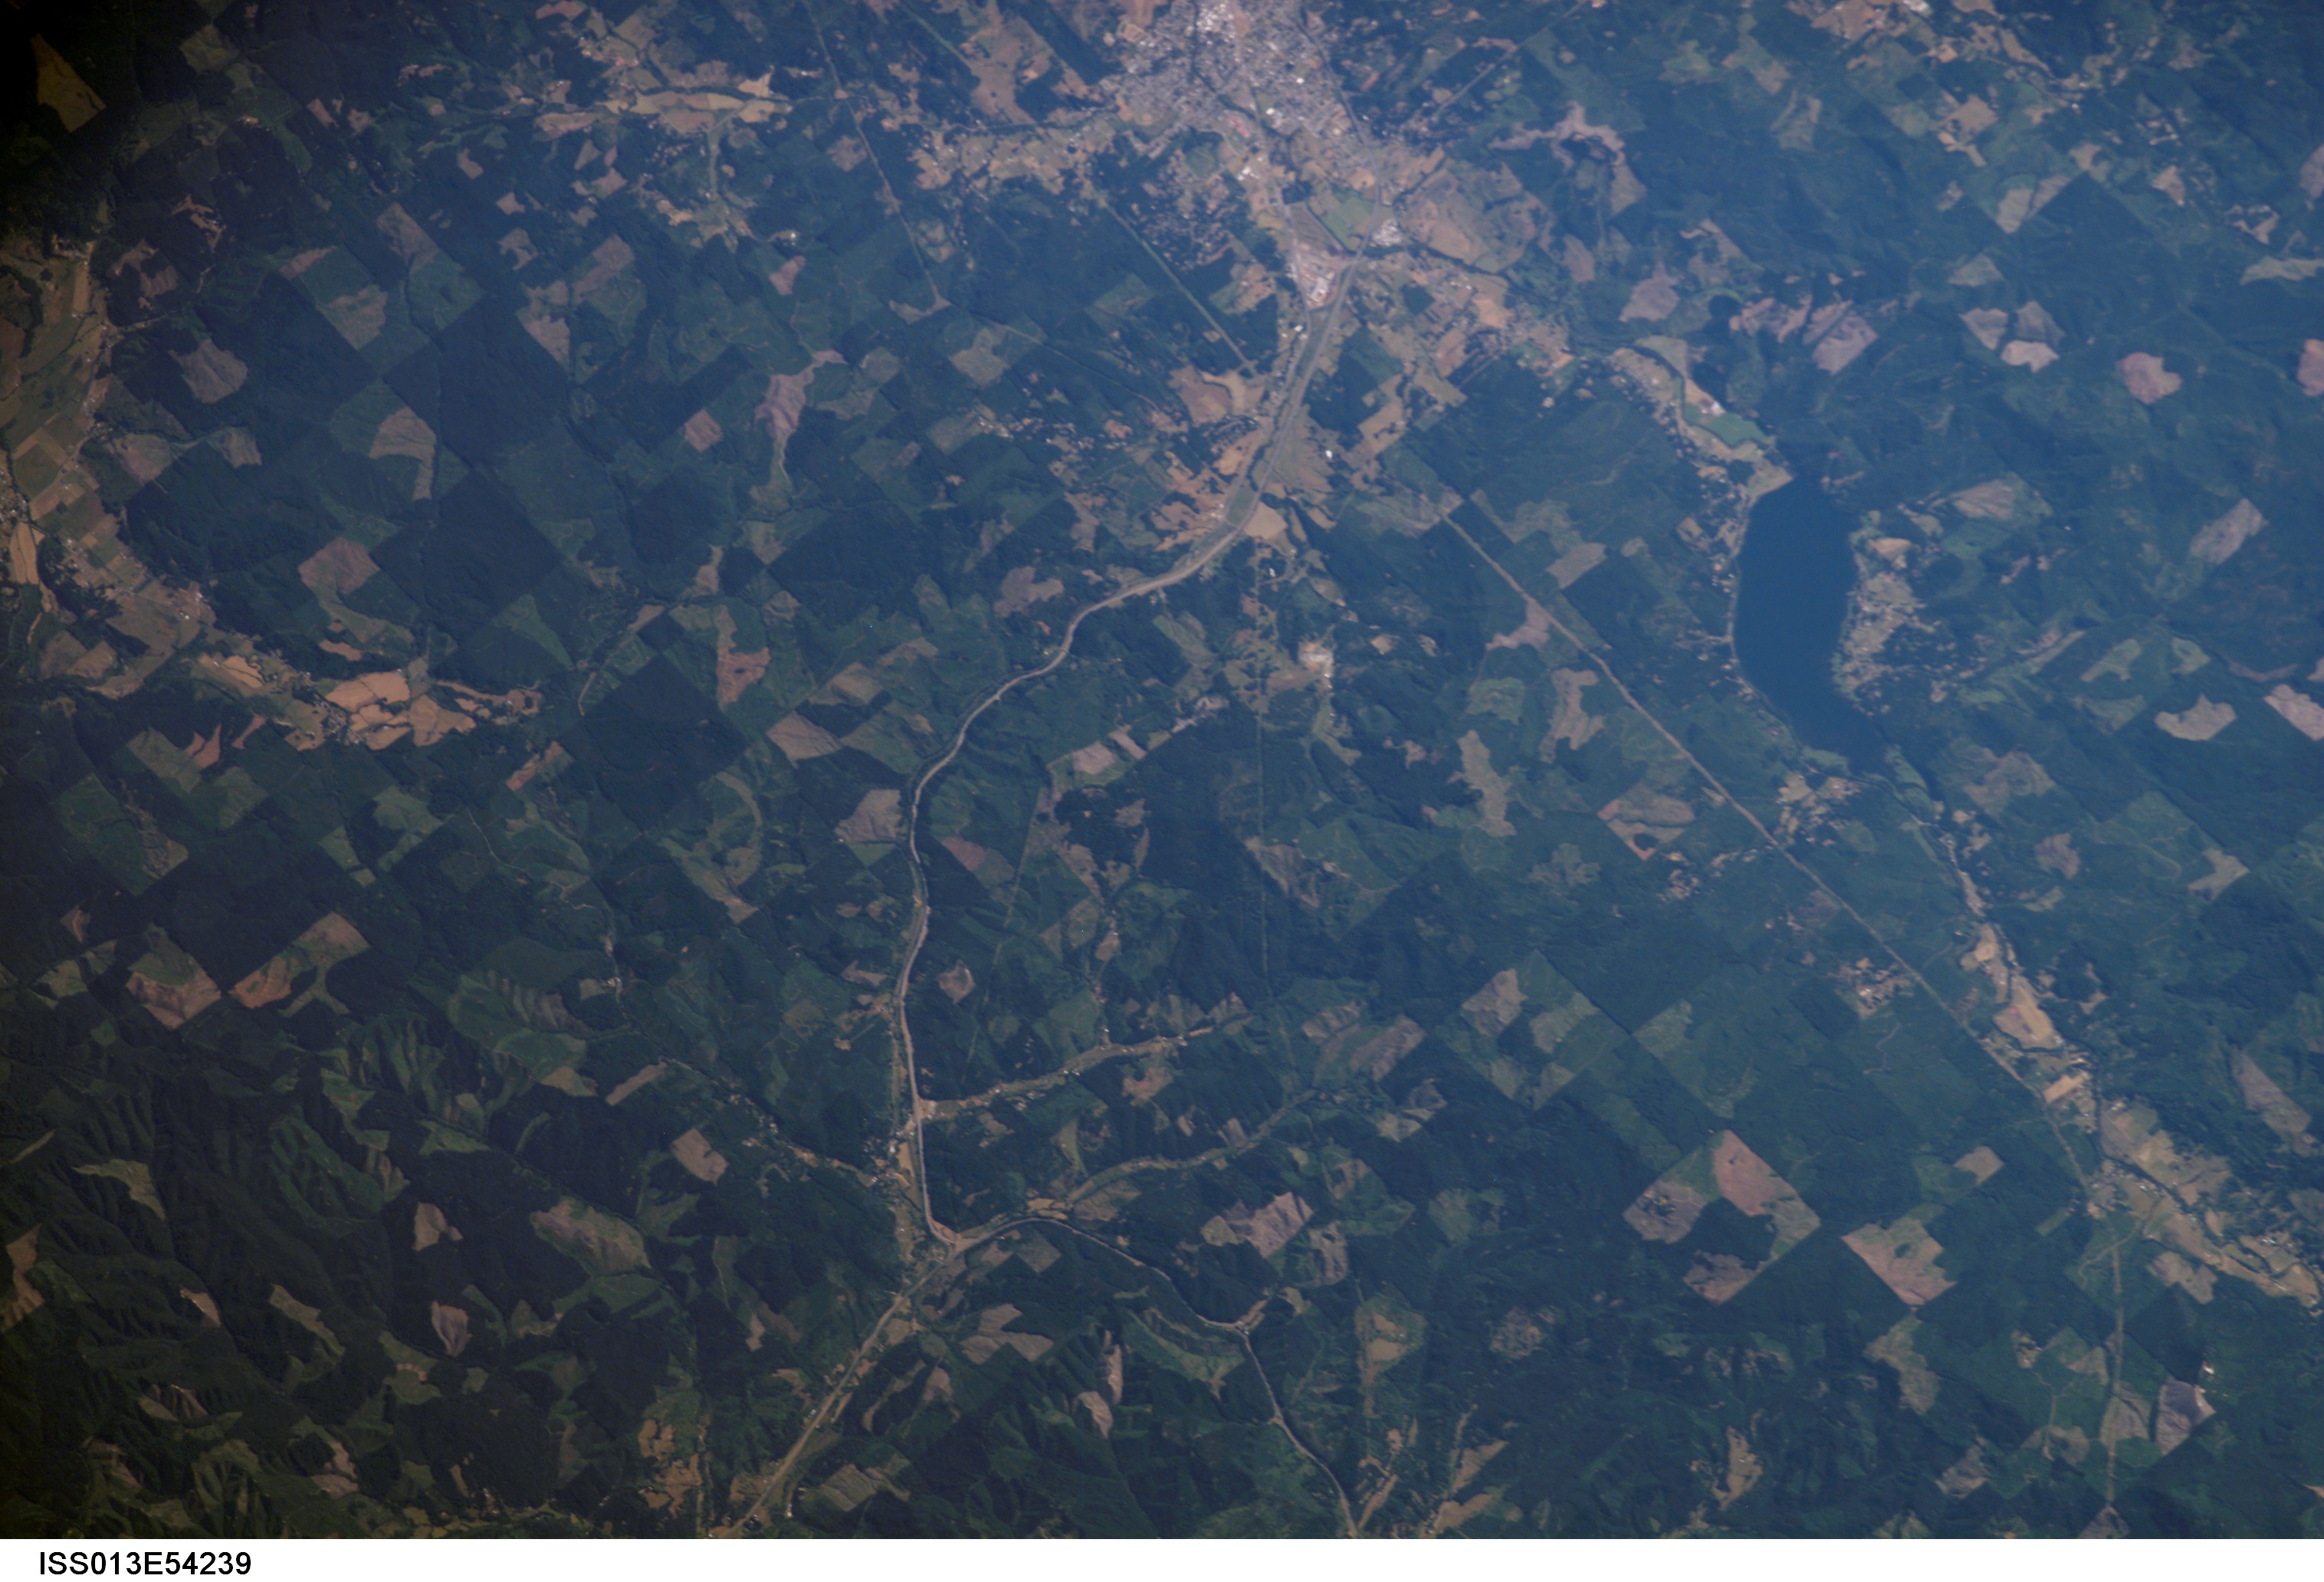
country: USA-OREGON
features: COTTAGE GROVE, CURTIN
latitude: 43.7
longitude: -123.1
